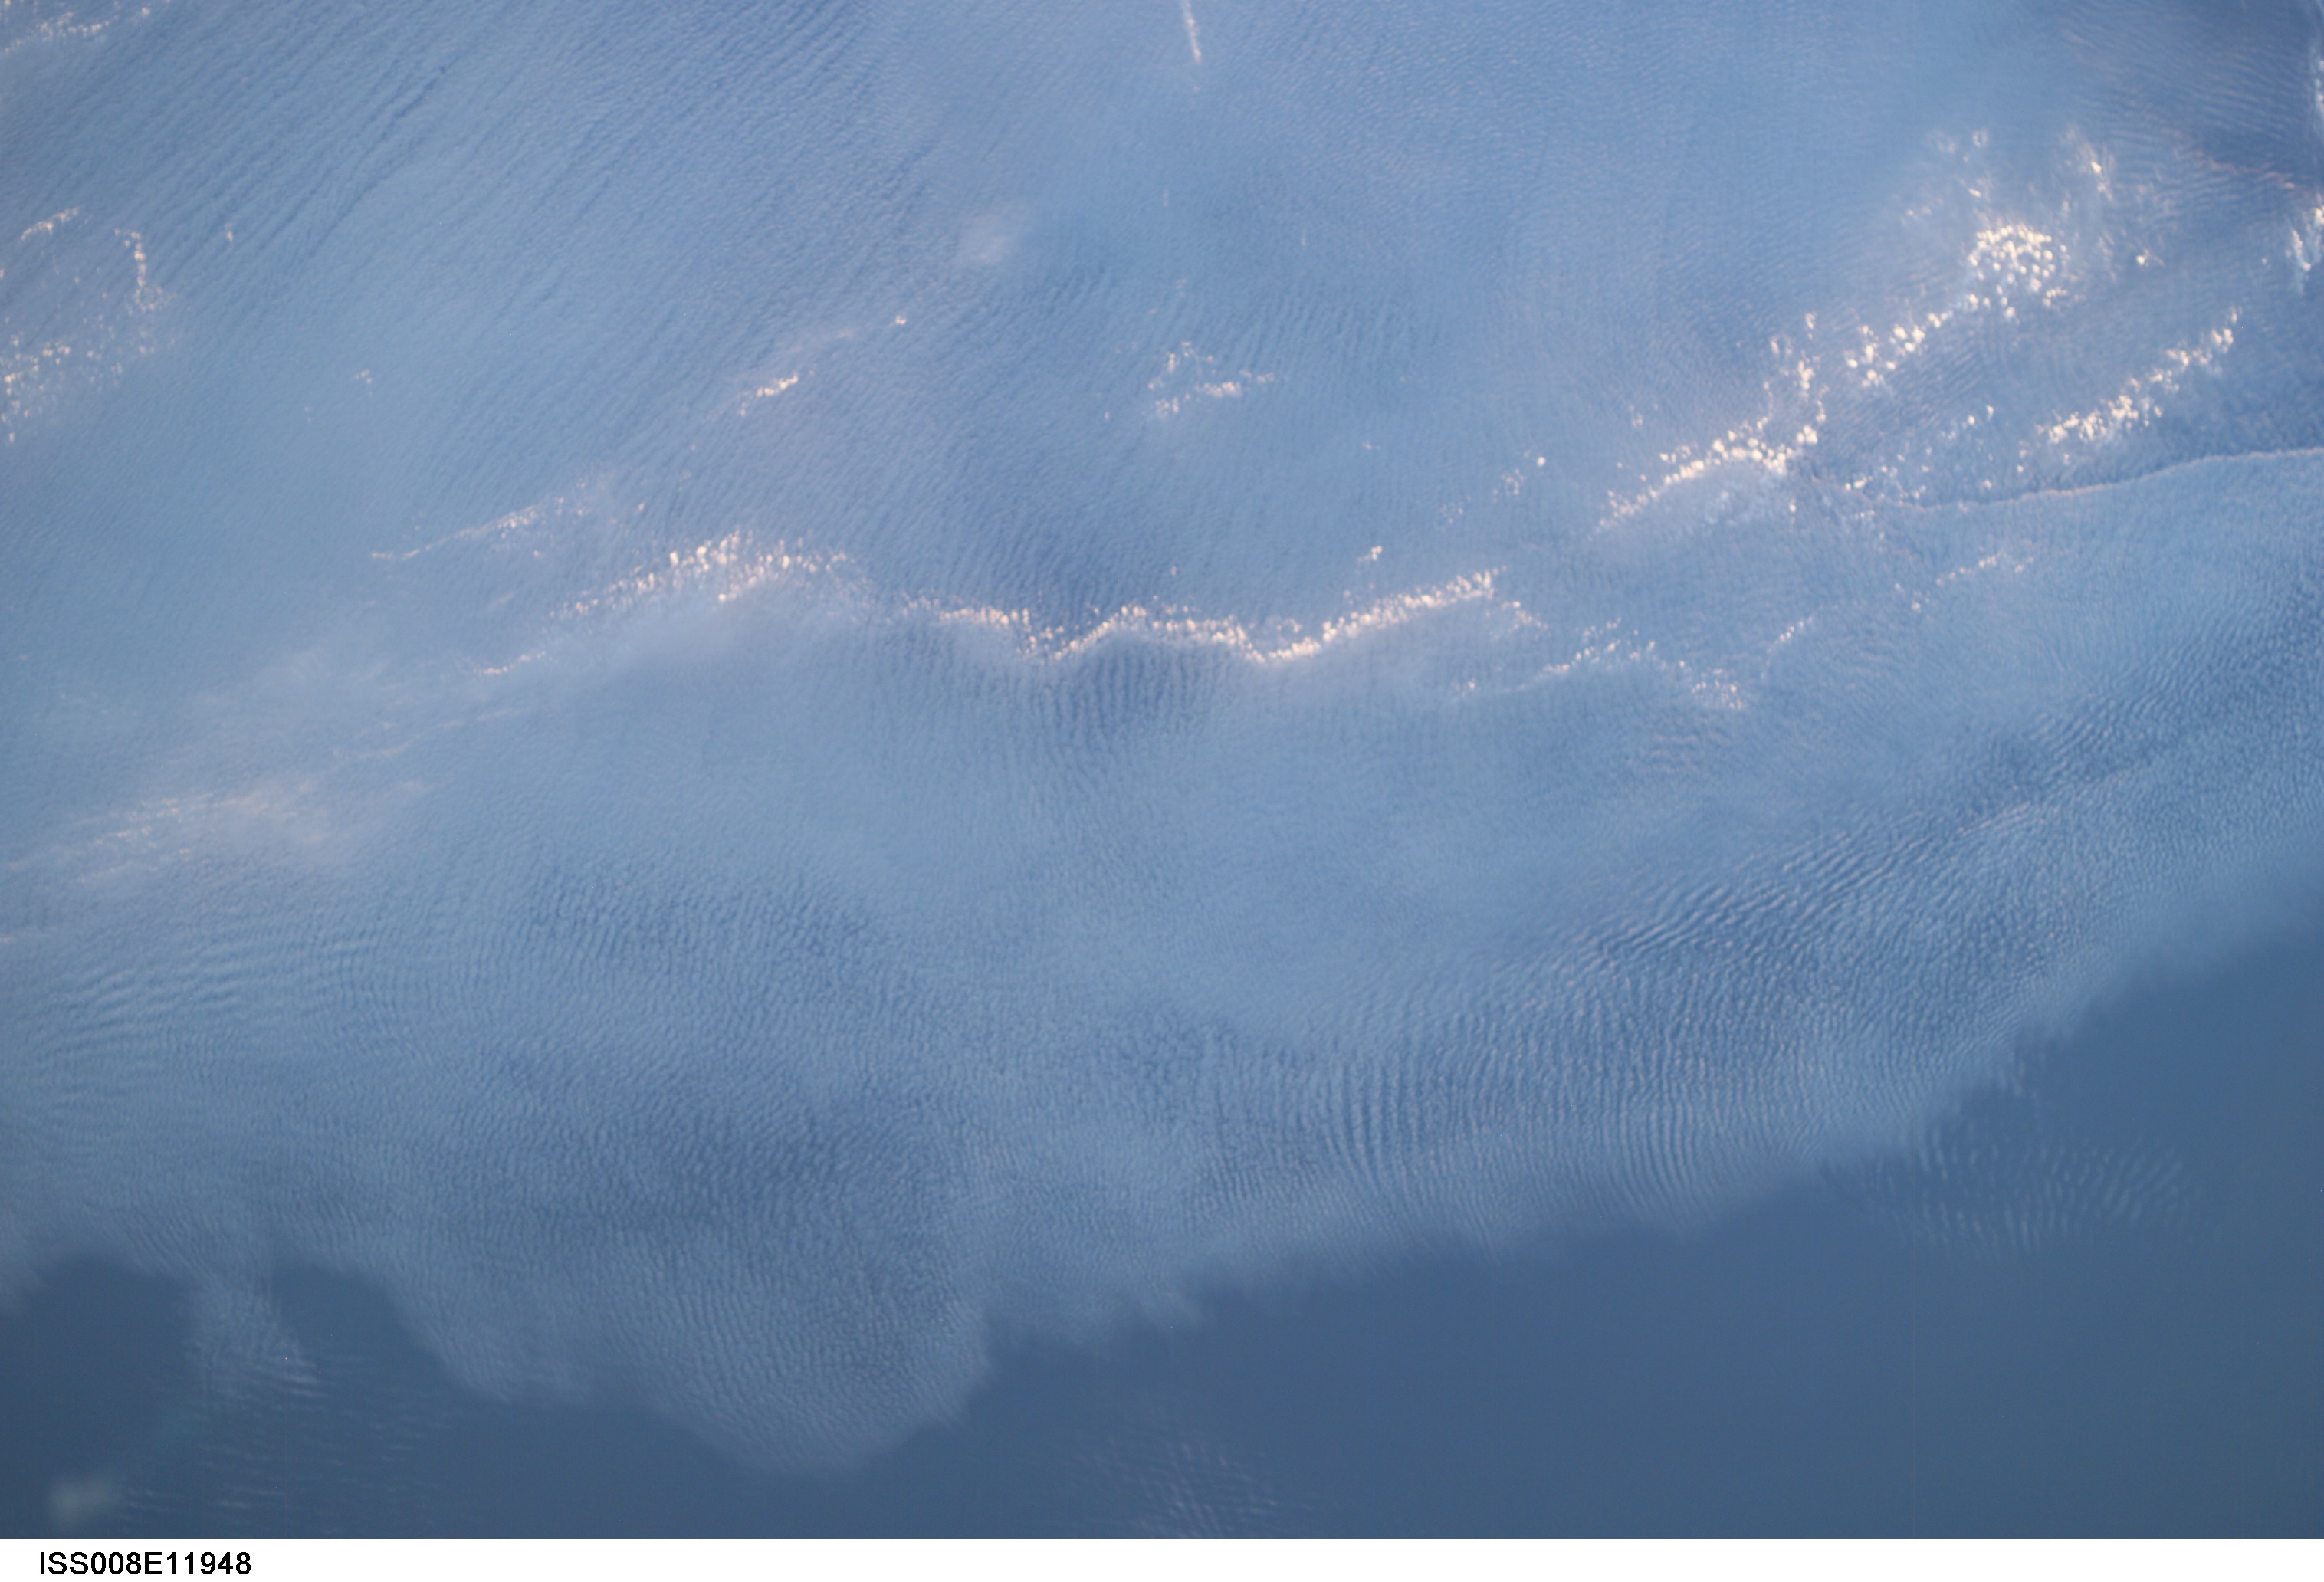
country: ATLANTIC OCEAN
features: LOW CLOUD FIELD, WAVE PATTERNS
